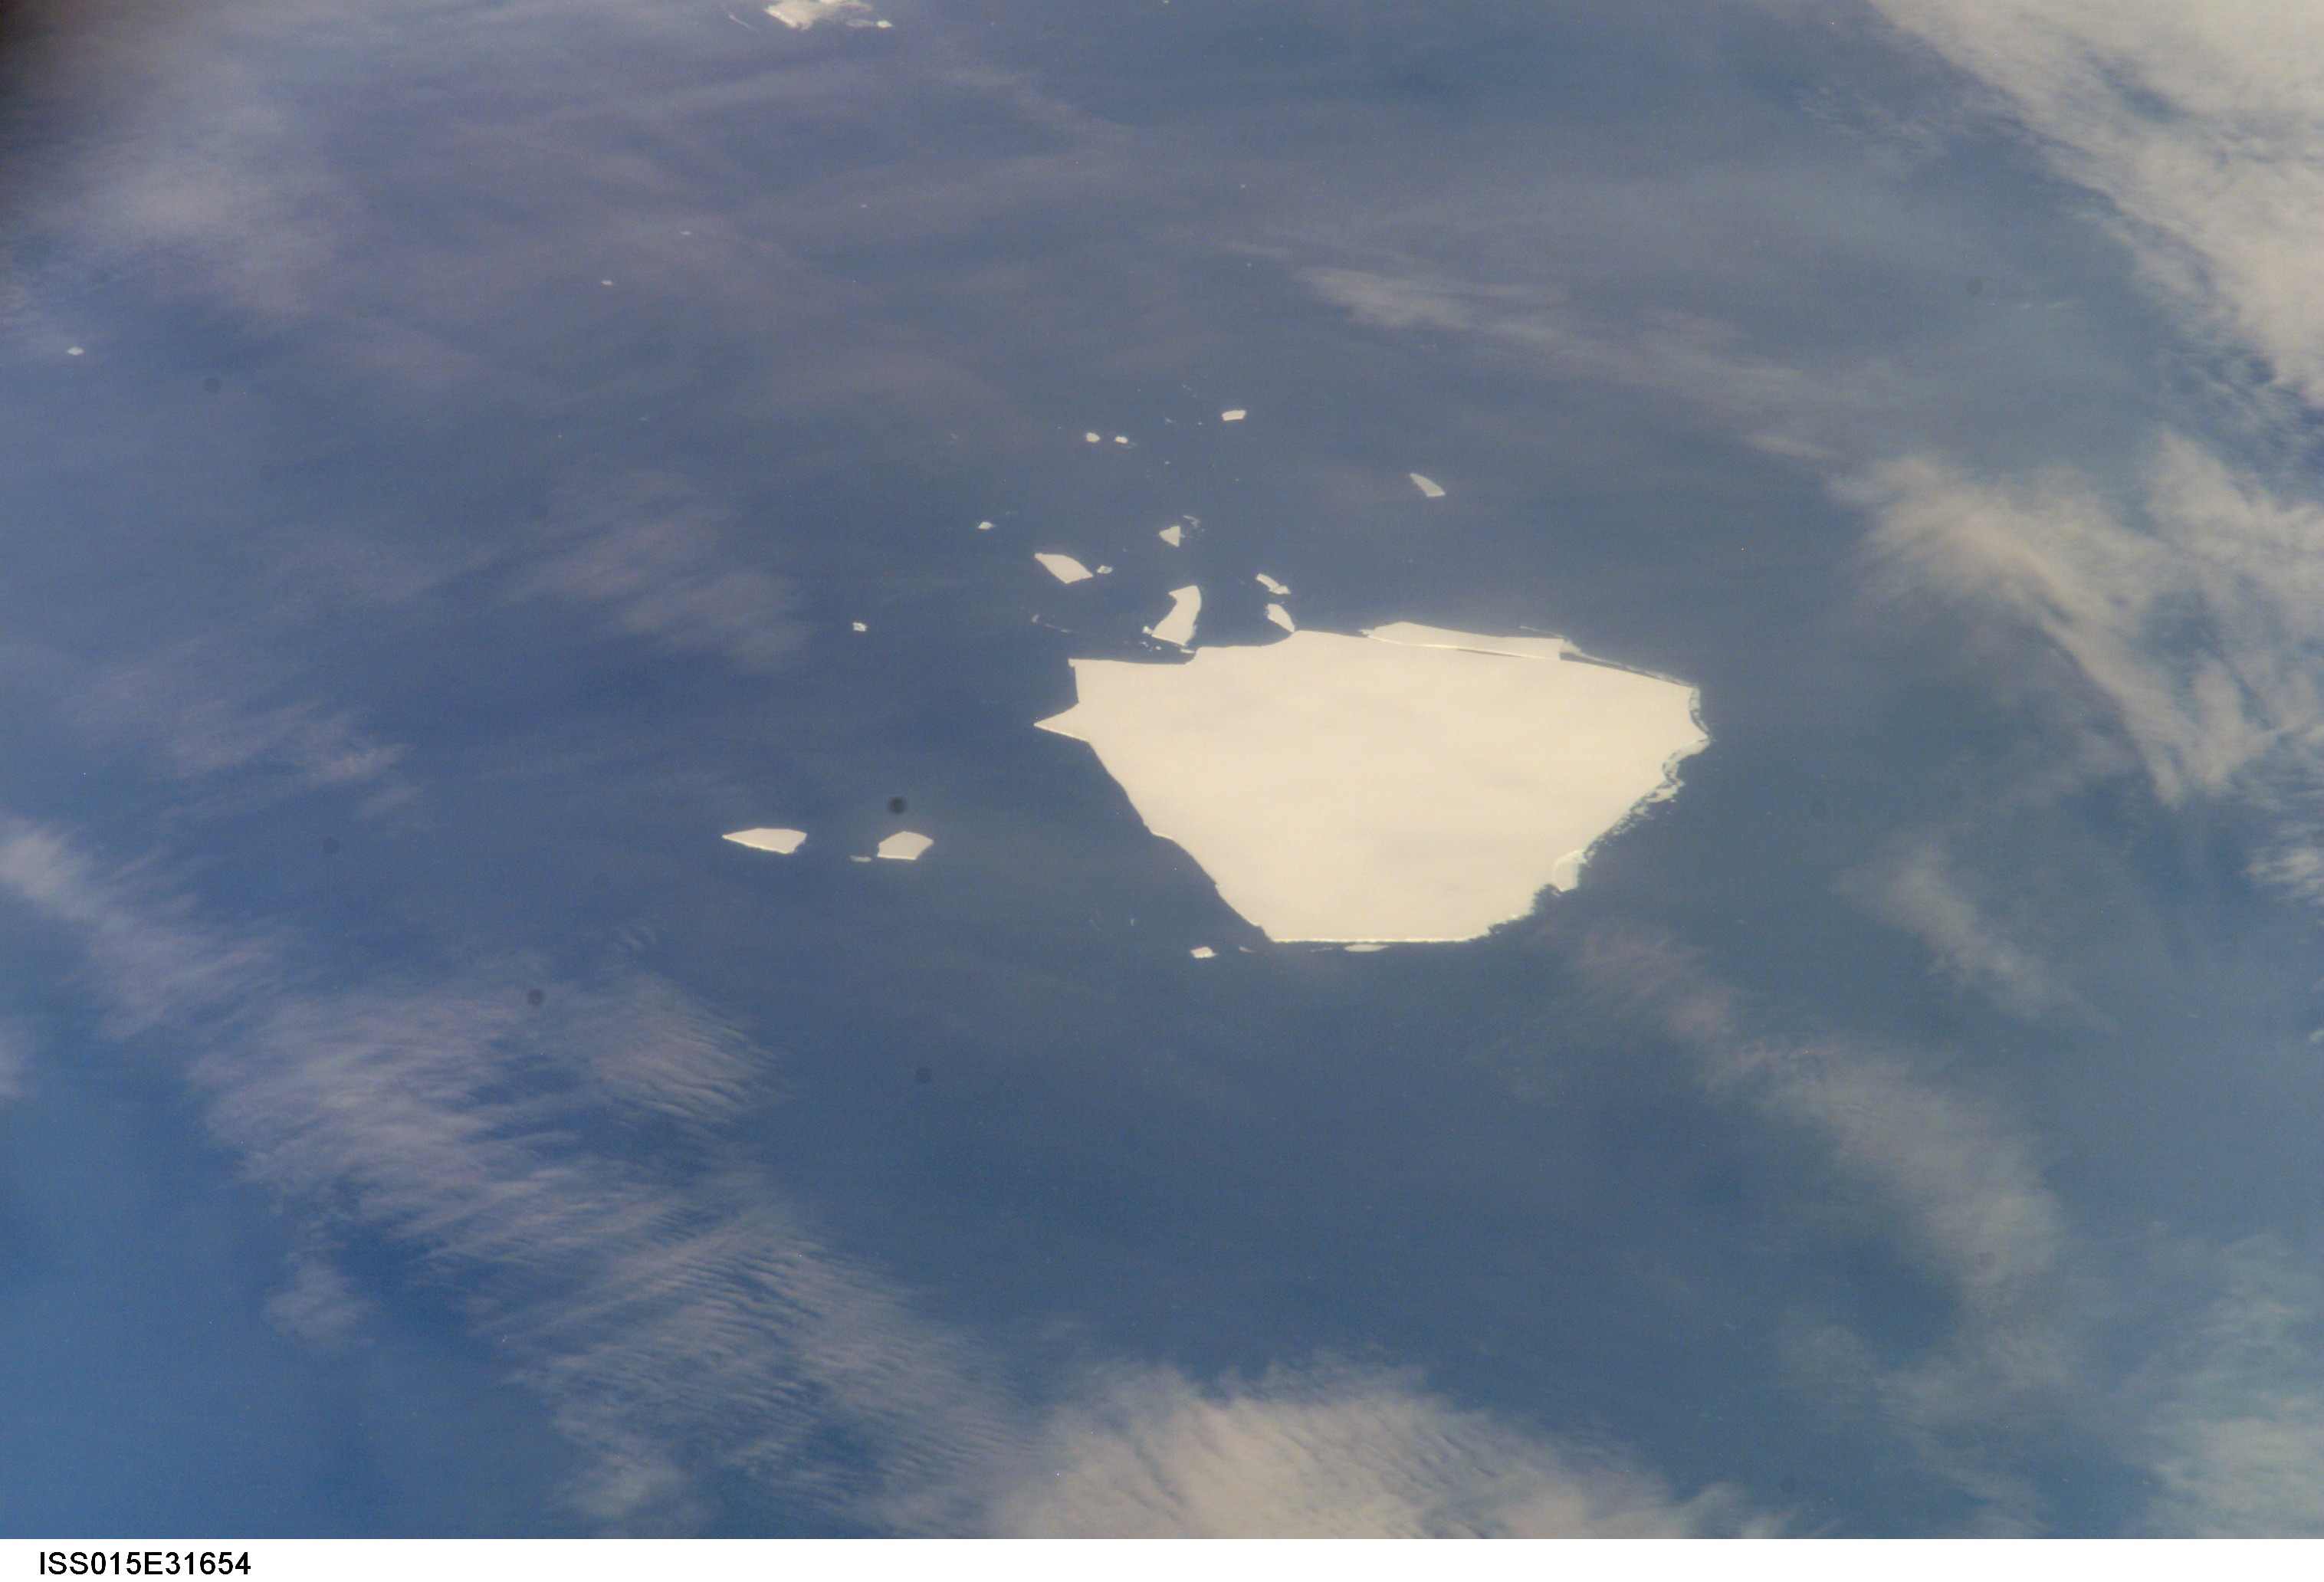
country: ATLANTIC OCEAN
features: LARGE ICEBERG, FRAGMENTS
